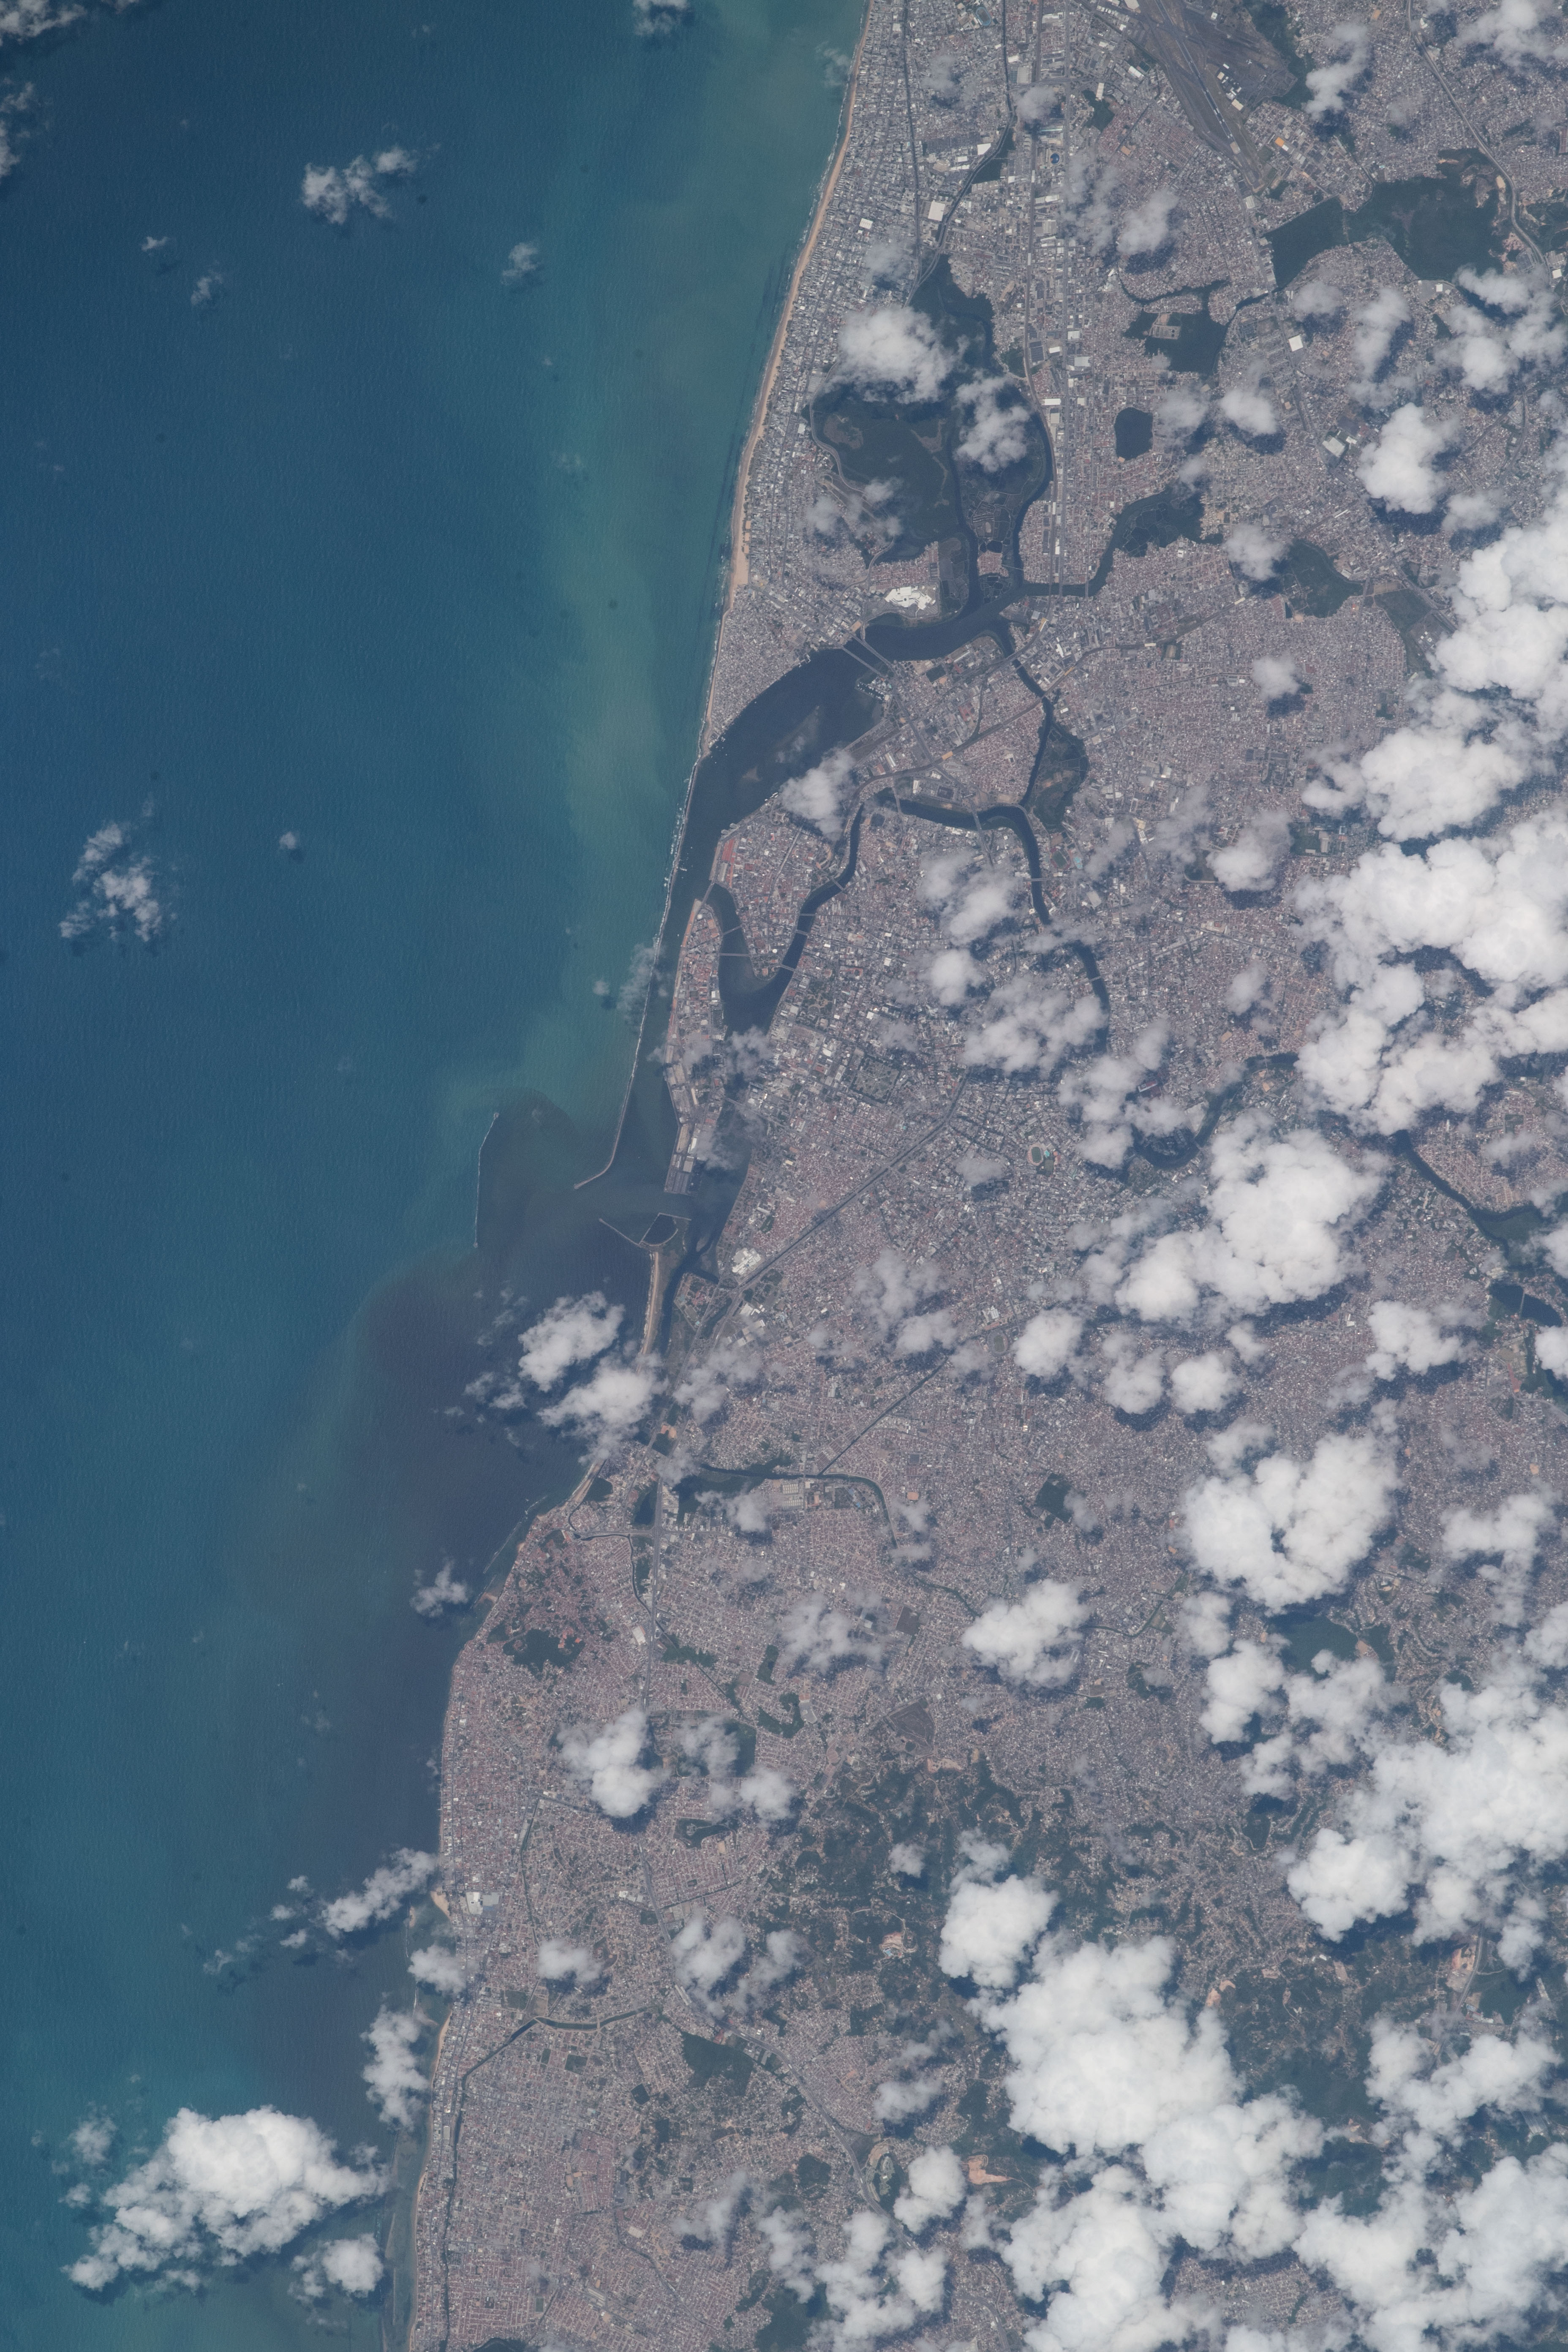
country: BRAZIL
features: RECIFE, BEBERIBE RIVER, GREEN LIGHTHOUSE REEF
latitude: -8.0
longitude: -34.9
